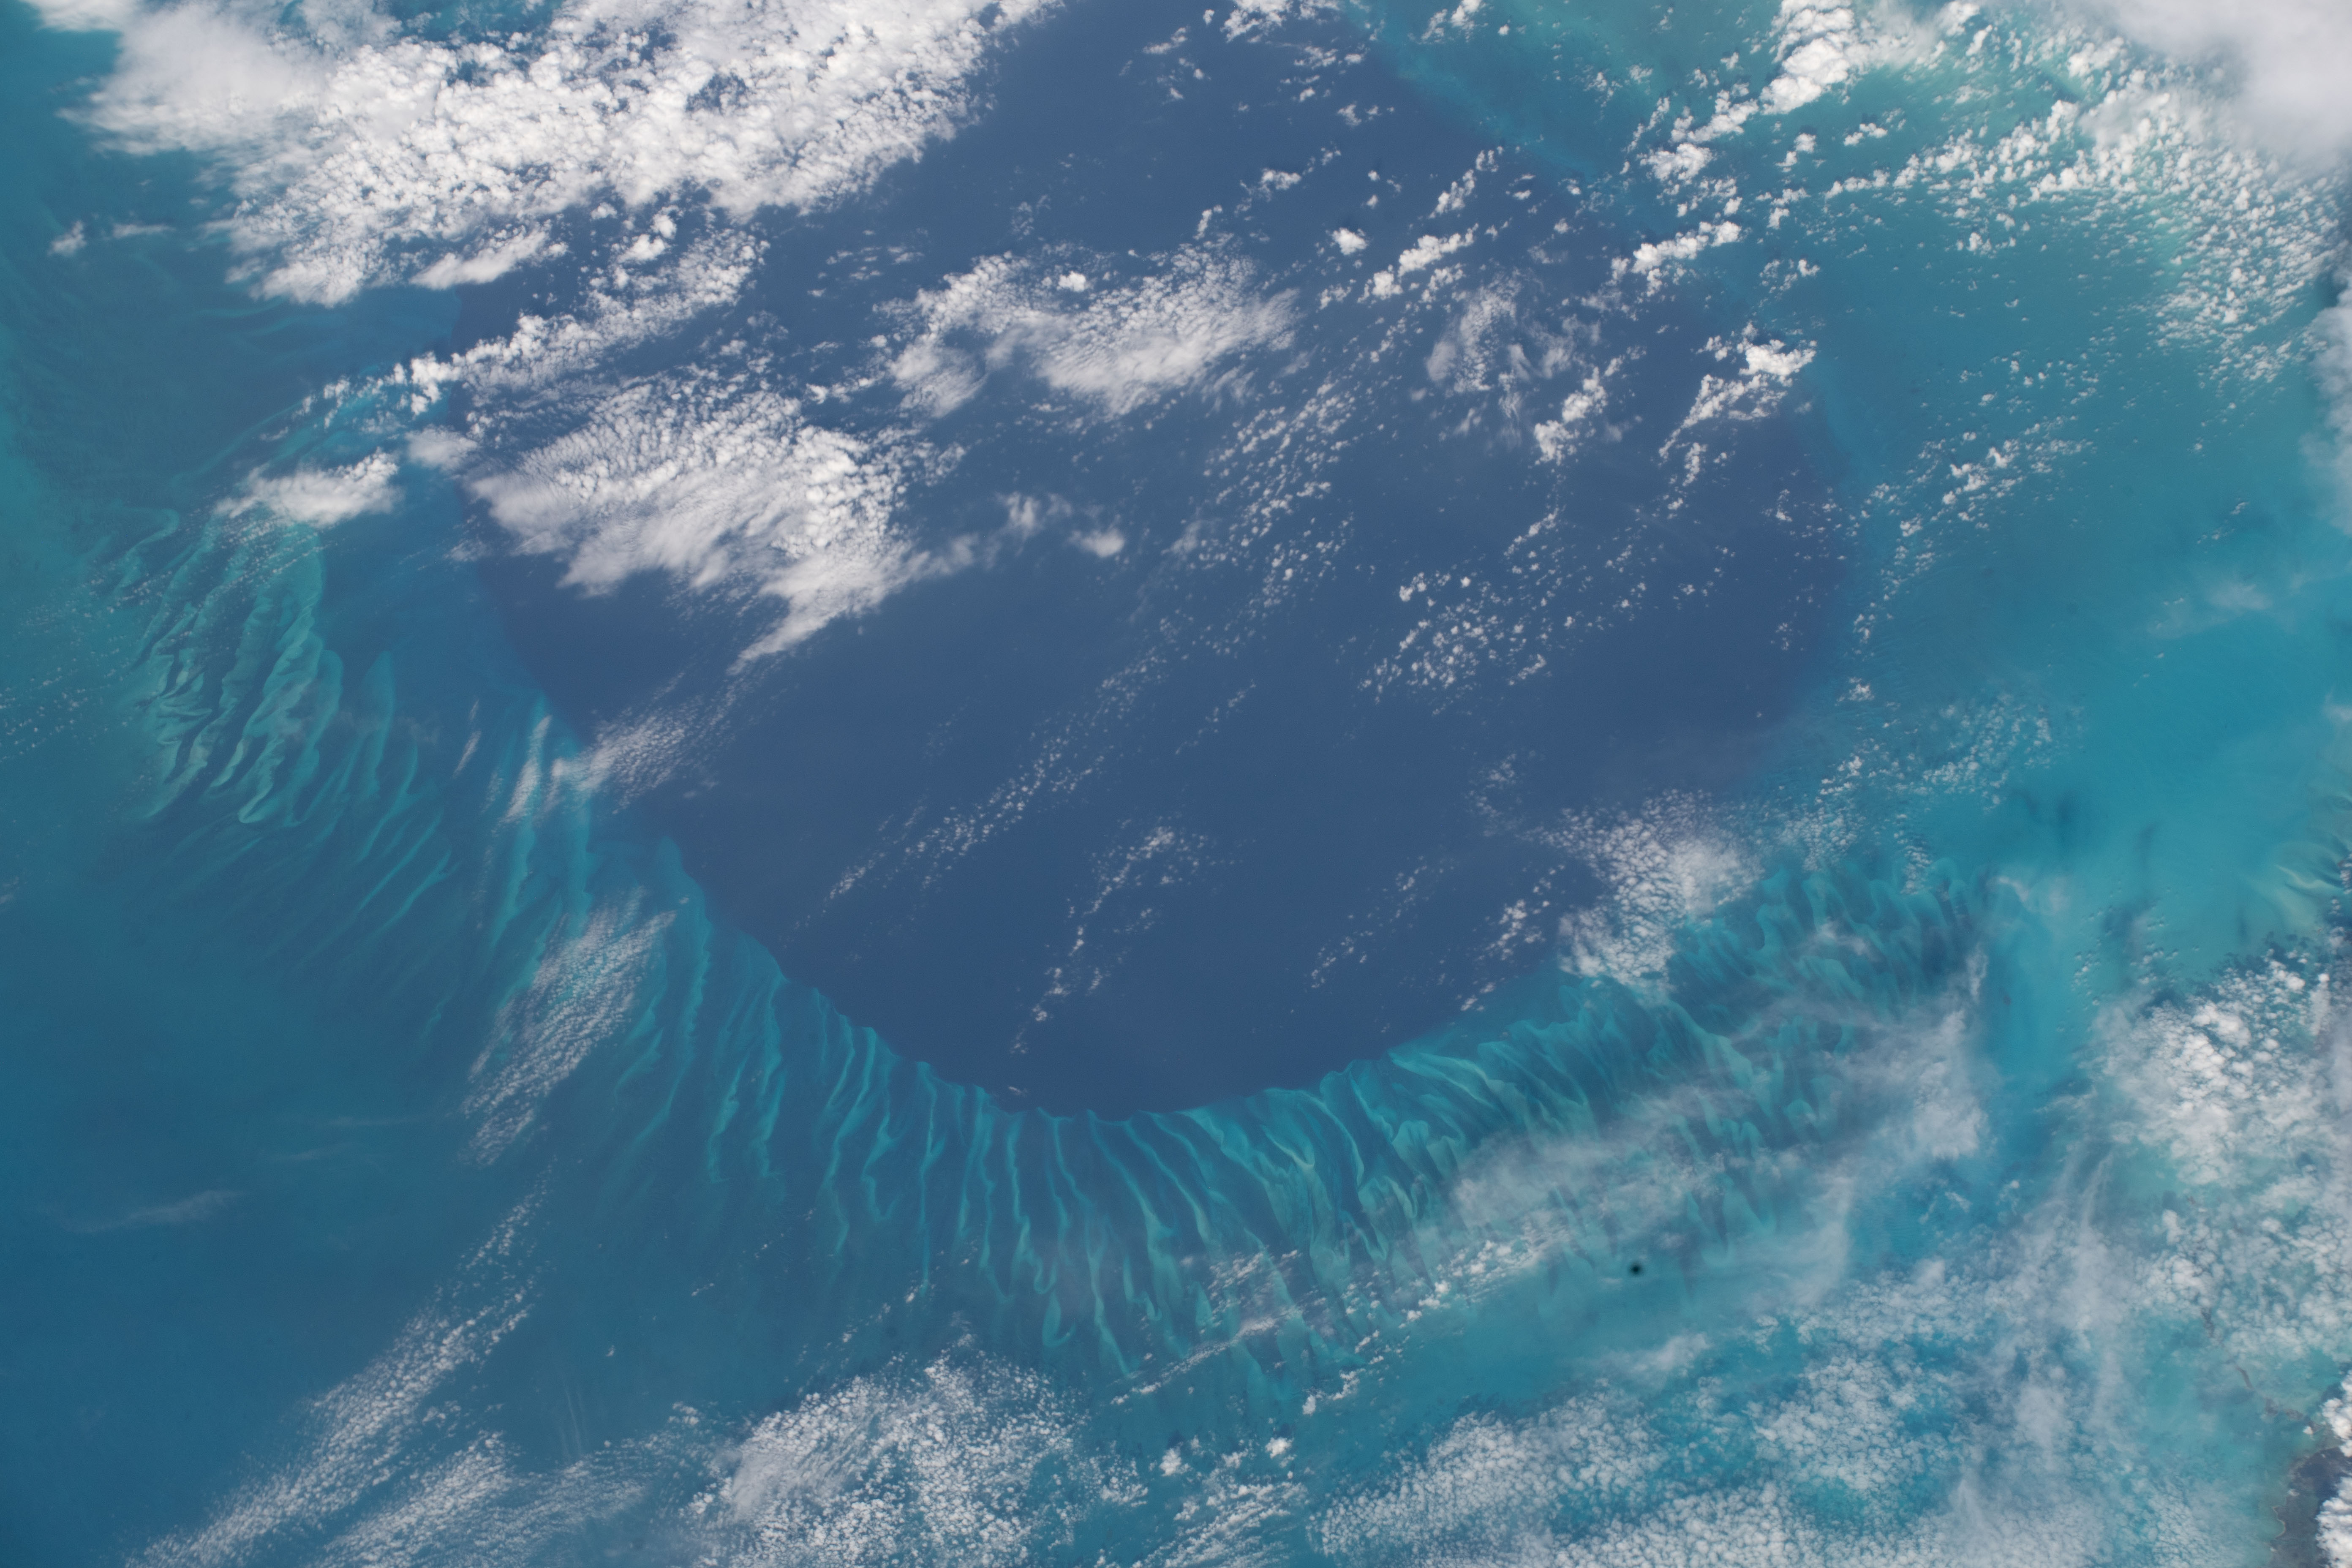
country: BAHAMAS
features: GULF OF MEXICO, WESTERN ATLANTIC
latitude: 23.6
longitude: -76.8
